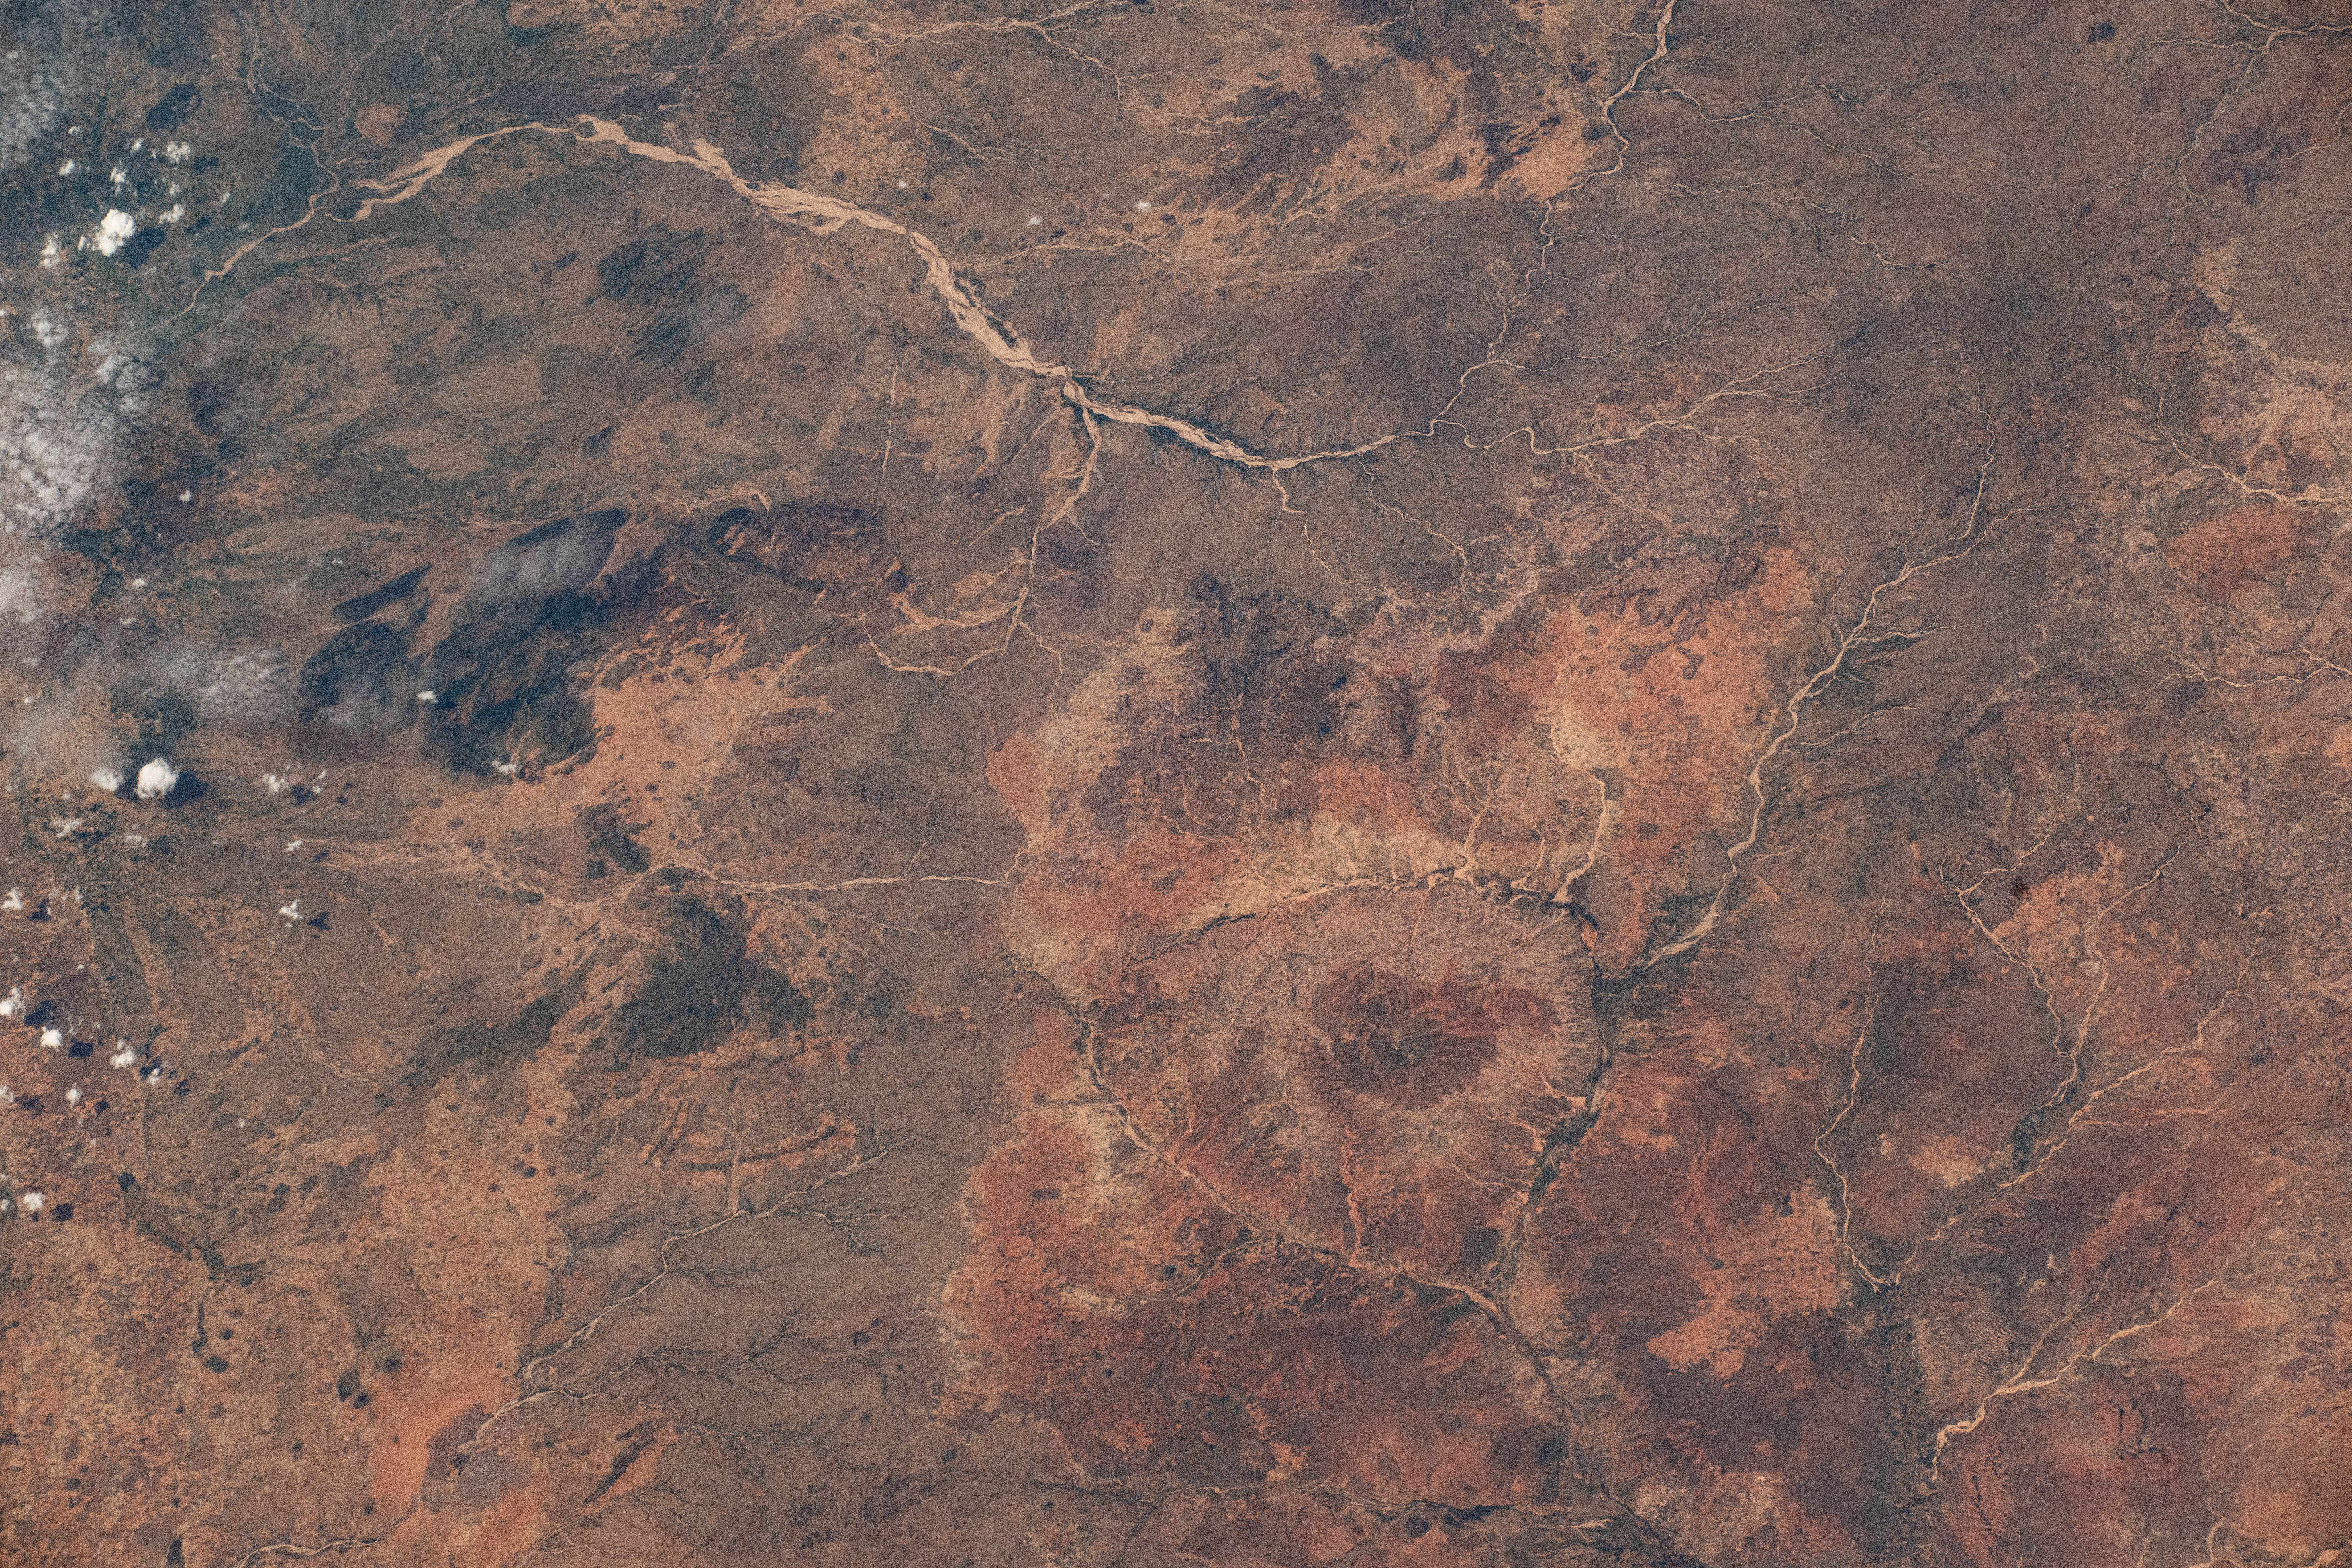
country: SUDAN
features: AMAR JADID, SANGERFUT, MANZULA, MASIMBO
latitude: 14.2
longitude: 25.1
